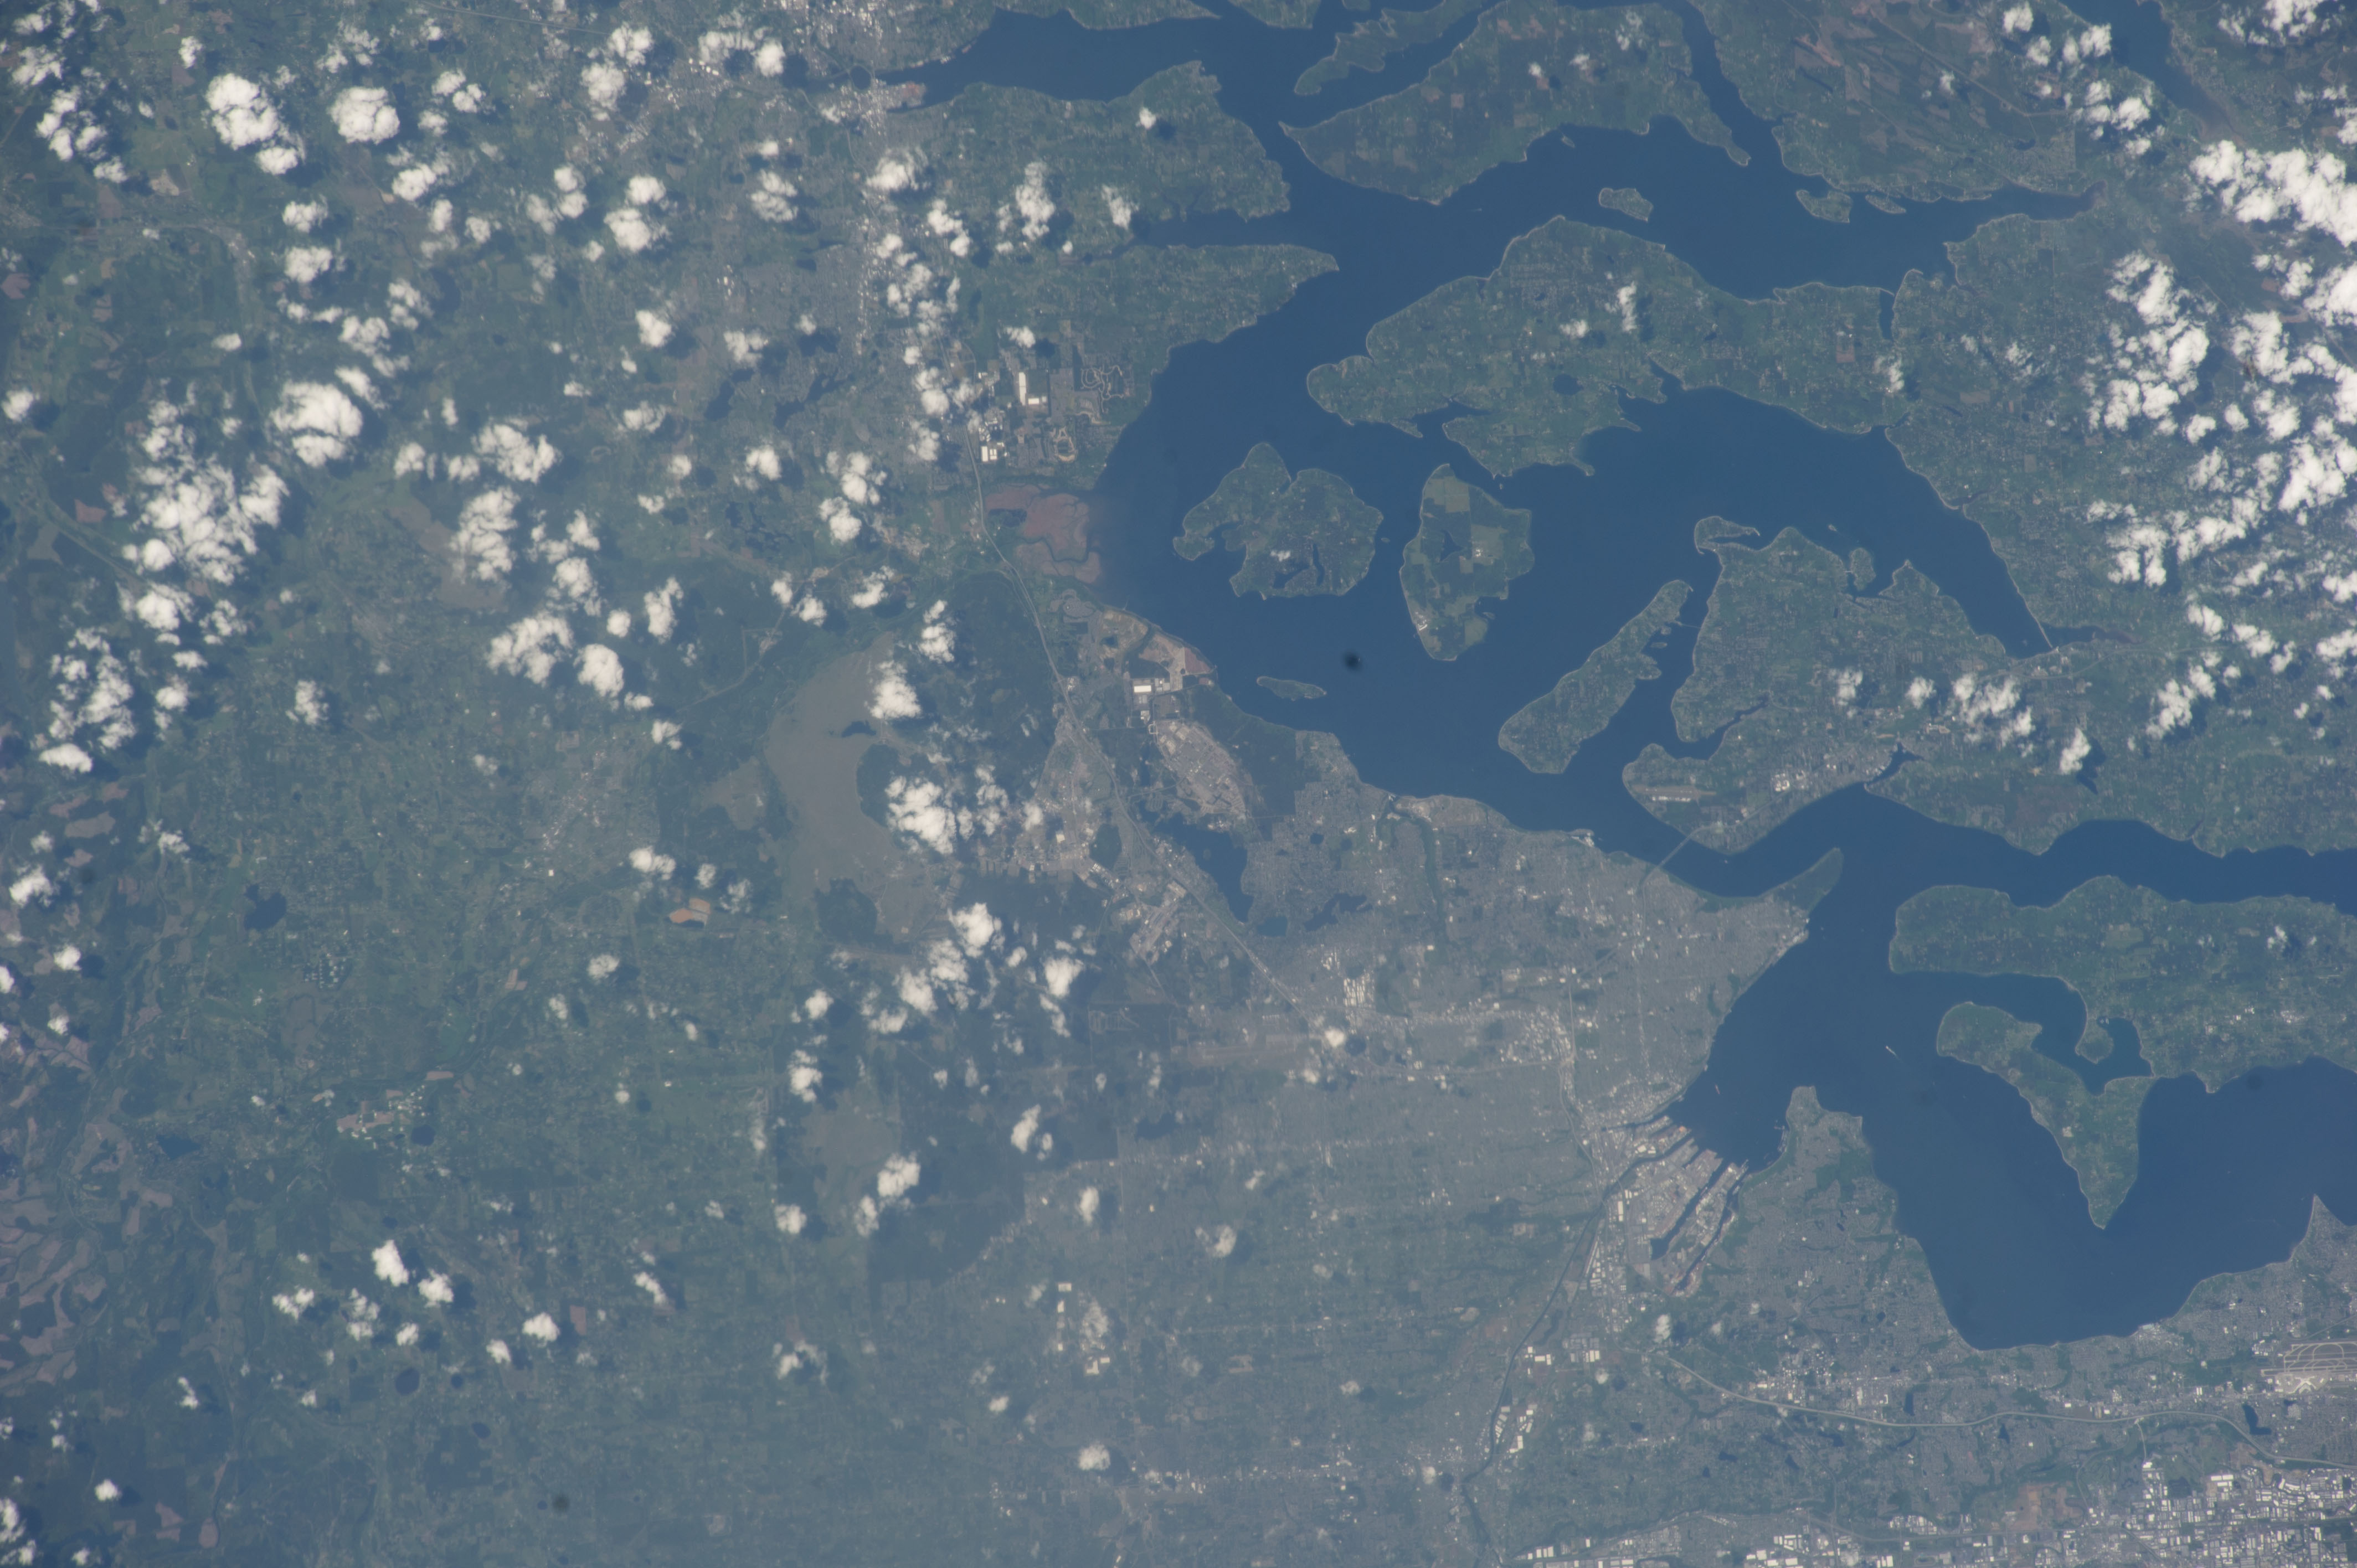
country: USA-WASHINGTON
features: DUPONT, TACOMA, CARR INLET, ANDERSON ISLAND, MCNEIL ISLAND, MAURY ISLAND, VASHON ISLAND, KENT, FOX ISLAND
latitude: 47.1
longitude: -122.6
